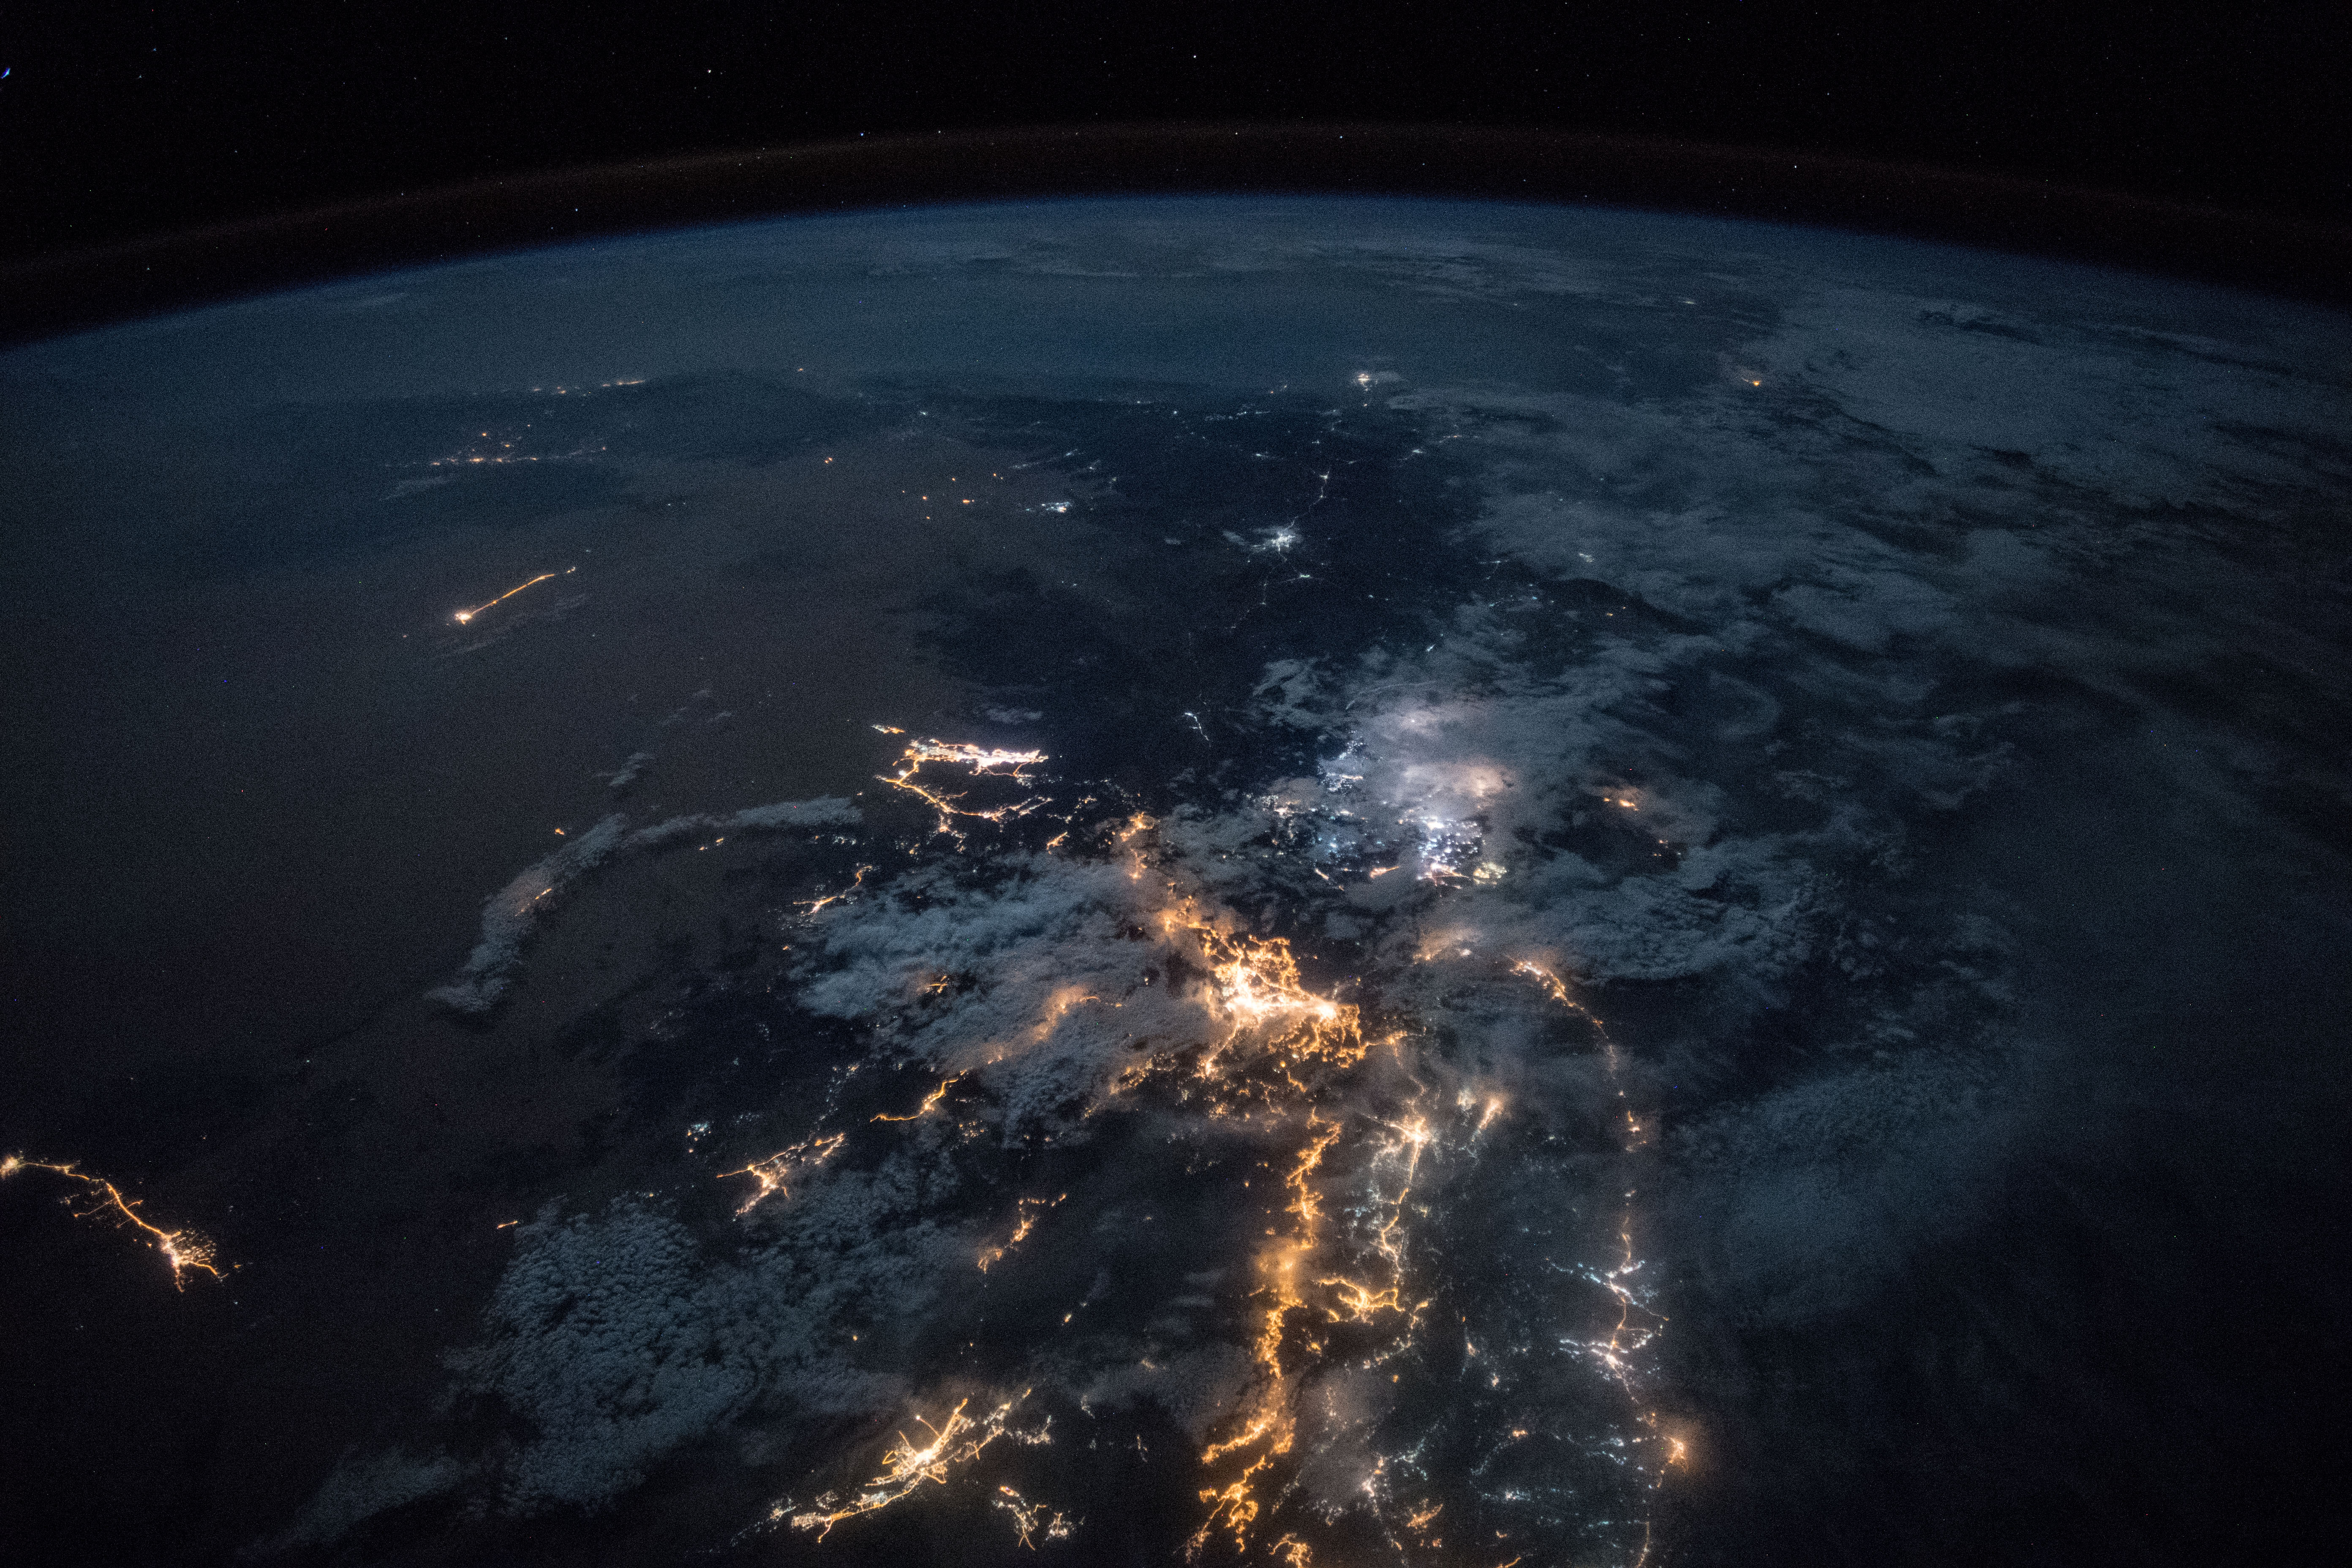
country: SAUDI ARABIA
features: WADI ALAGEEG CITY, NAJRAN CITY, JAZAN CITY, FAYFA CITY, ABU ARISH CITY, SABYA CITY, ASIR MOUNTAINS, RED SEA, NIGHT, EARTH LIMB
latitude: 17.0
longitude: 44.3
